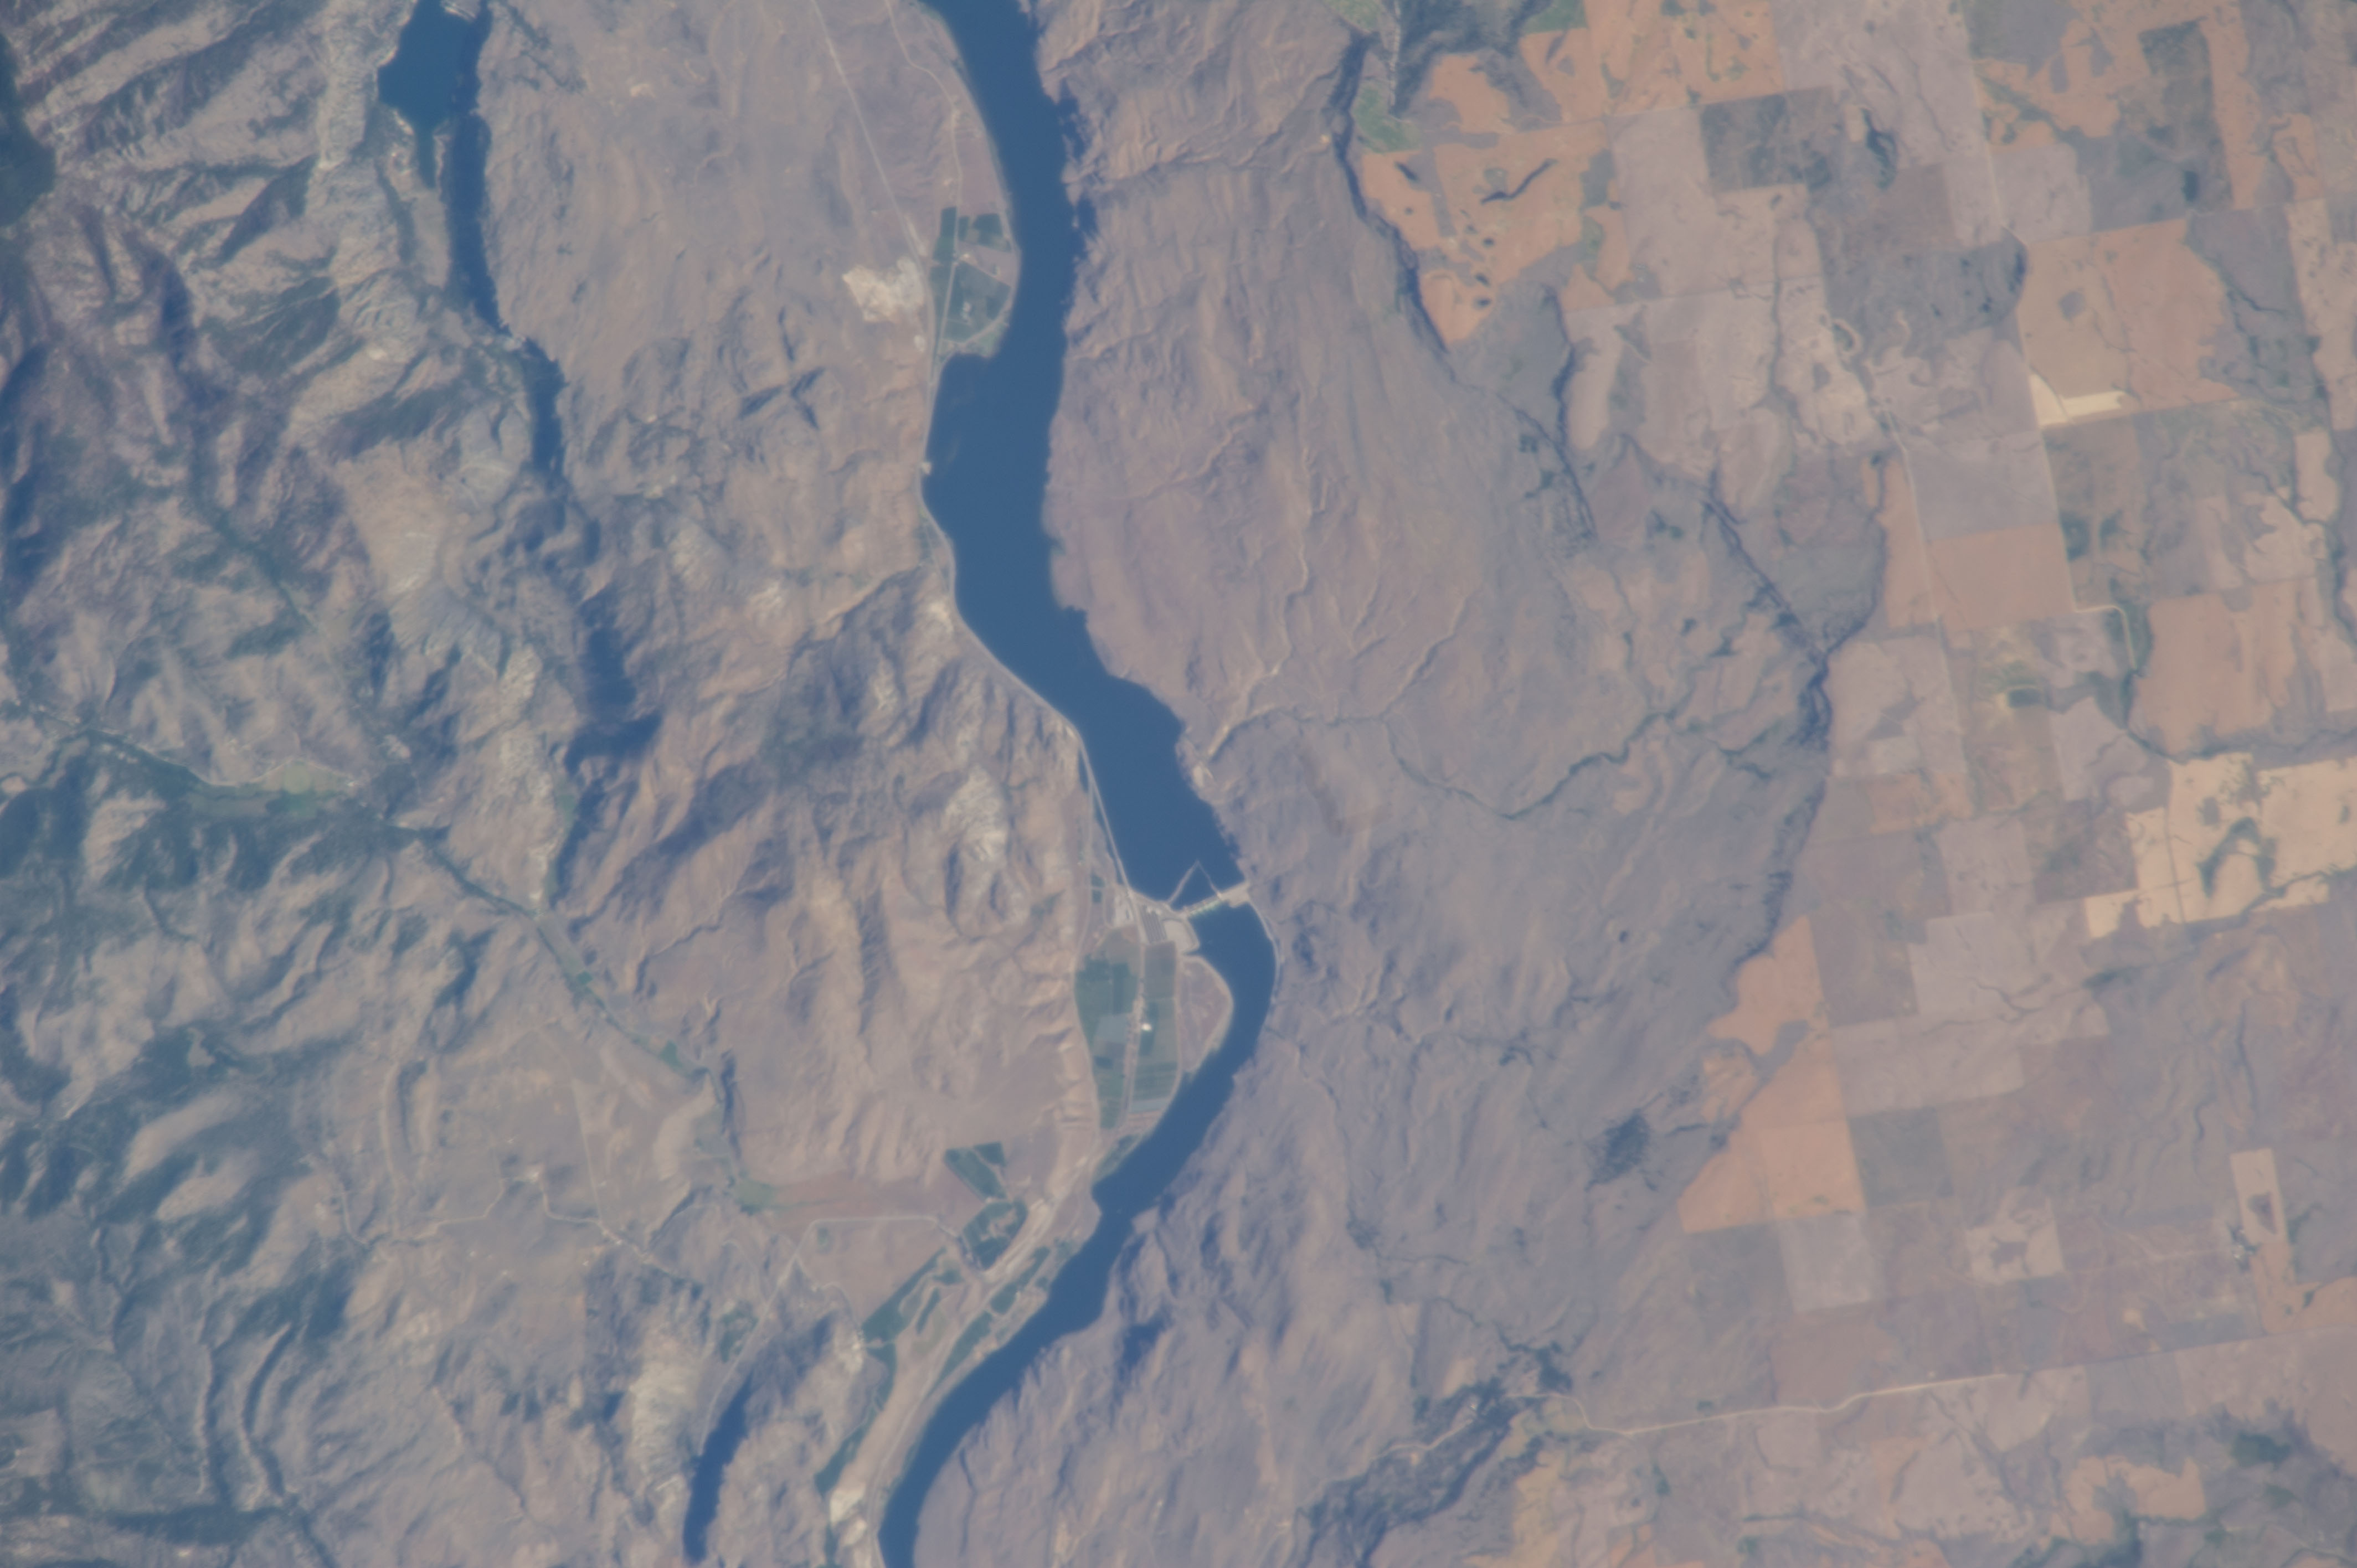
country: USA-WASHINGTON
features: R.
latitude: 48.0
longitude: -119.9
